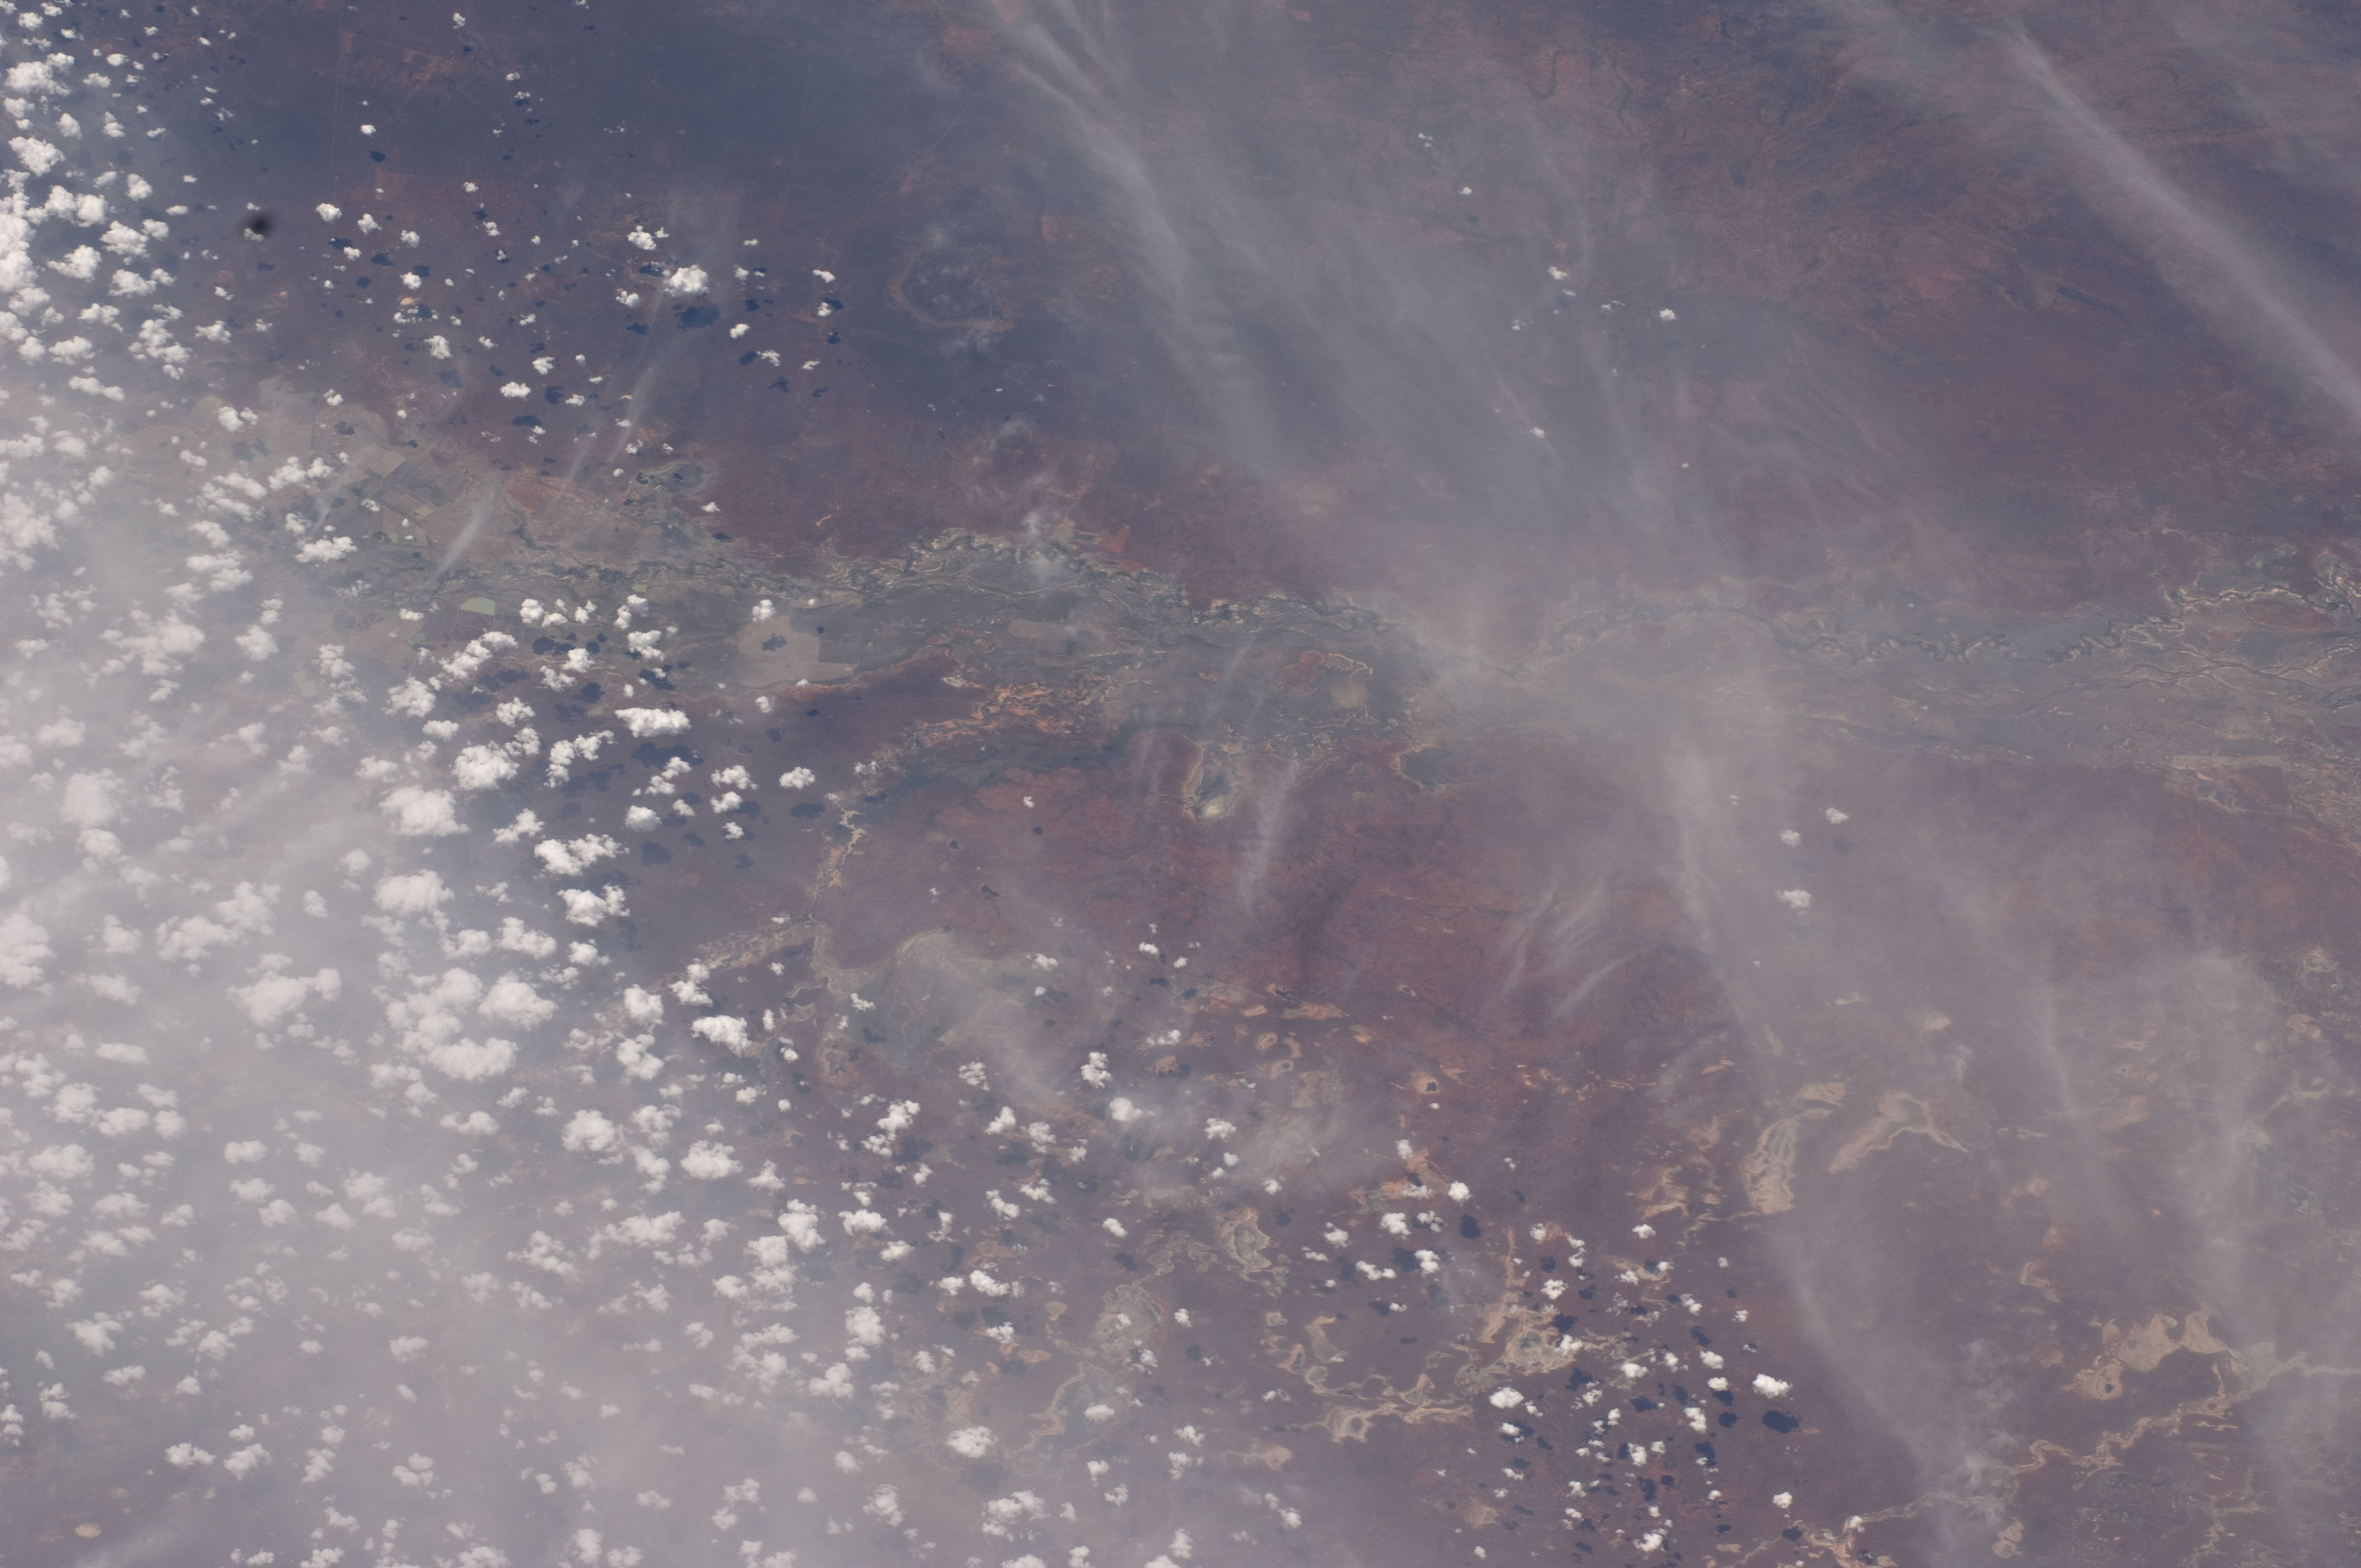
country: AUSTRALIA-NSW
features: DARLING RIVER, DRAINAGE
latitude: -30.5
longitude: 145.0
